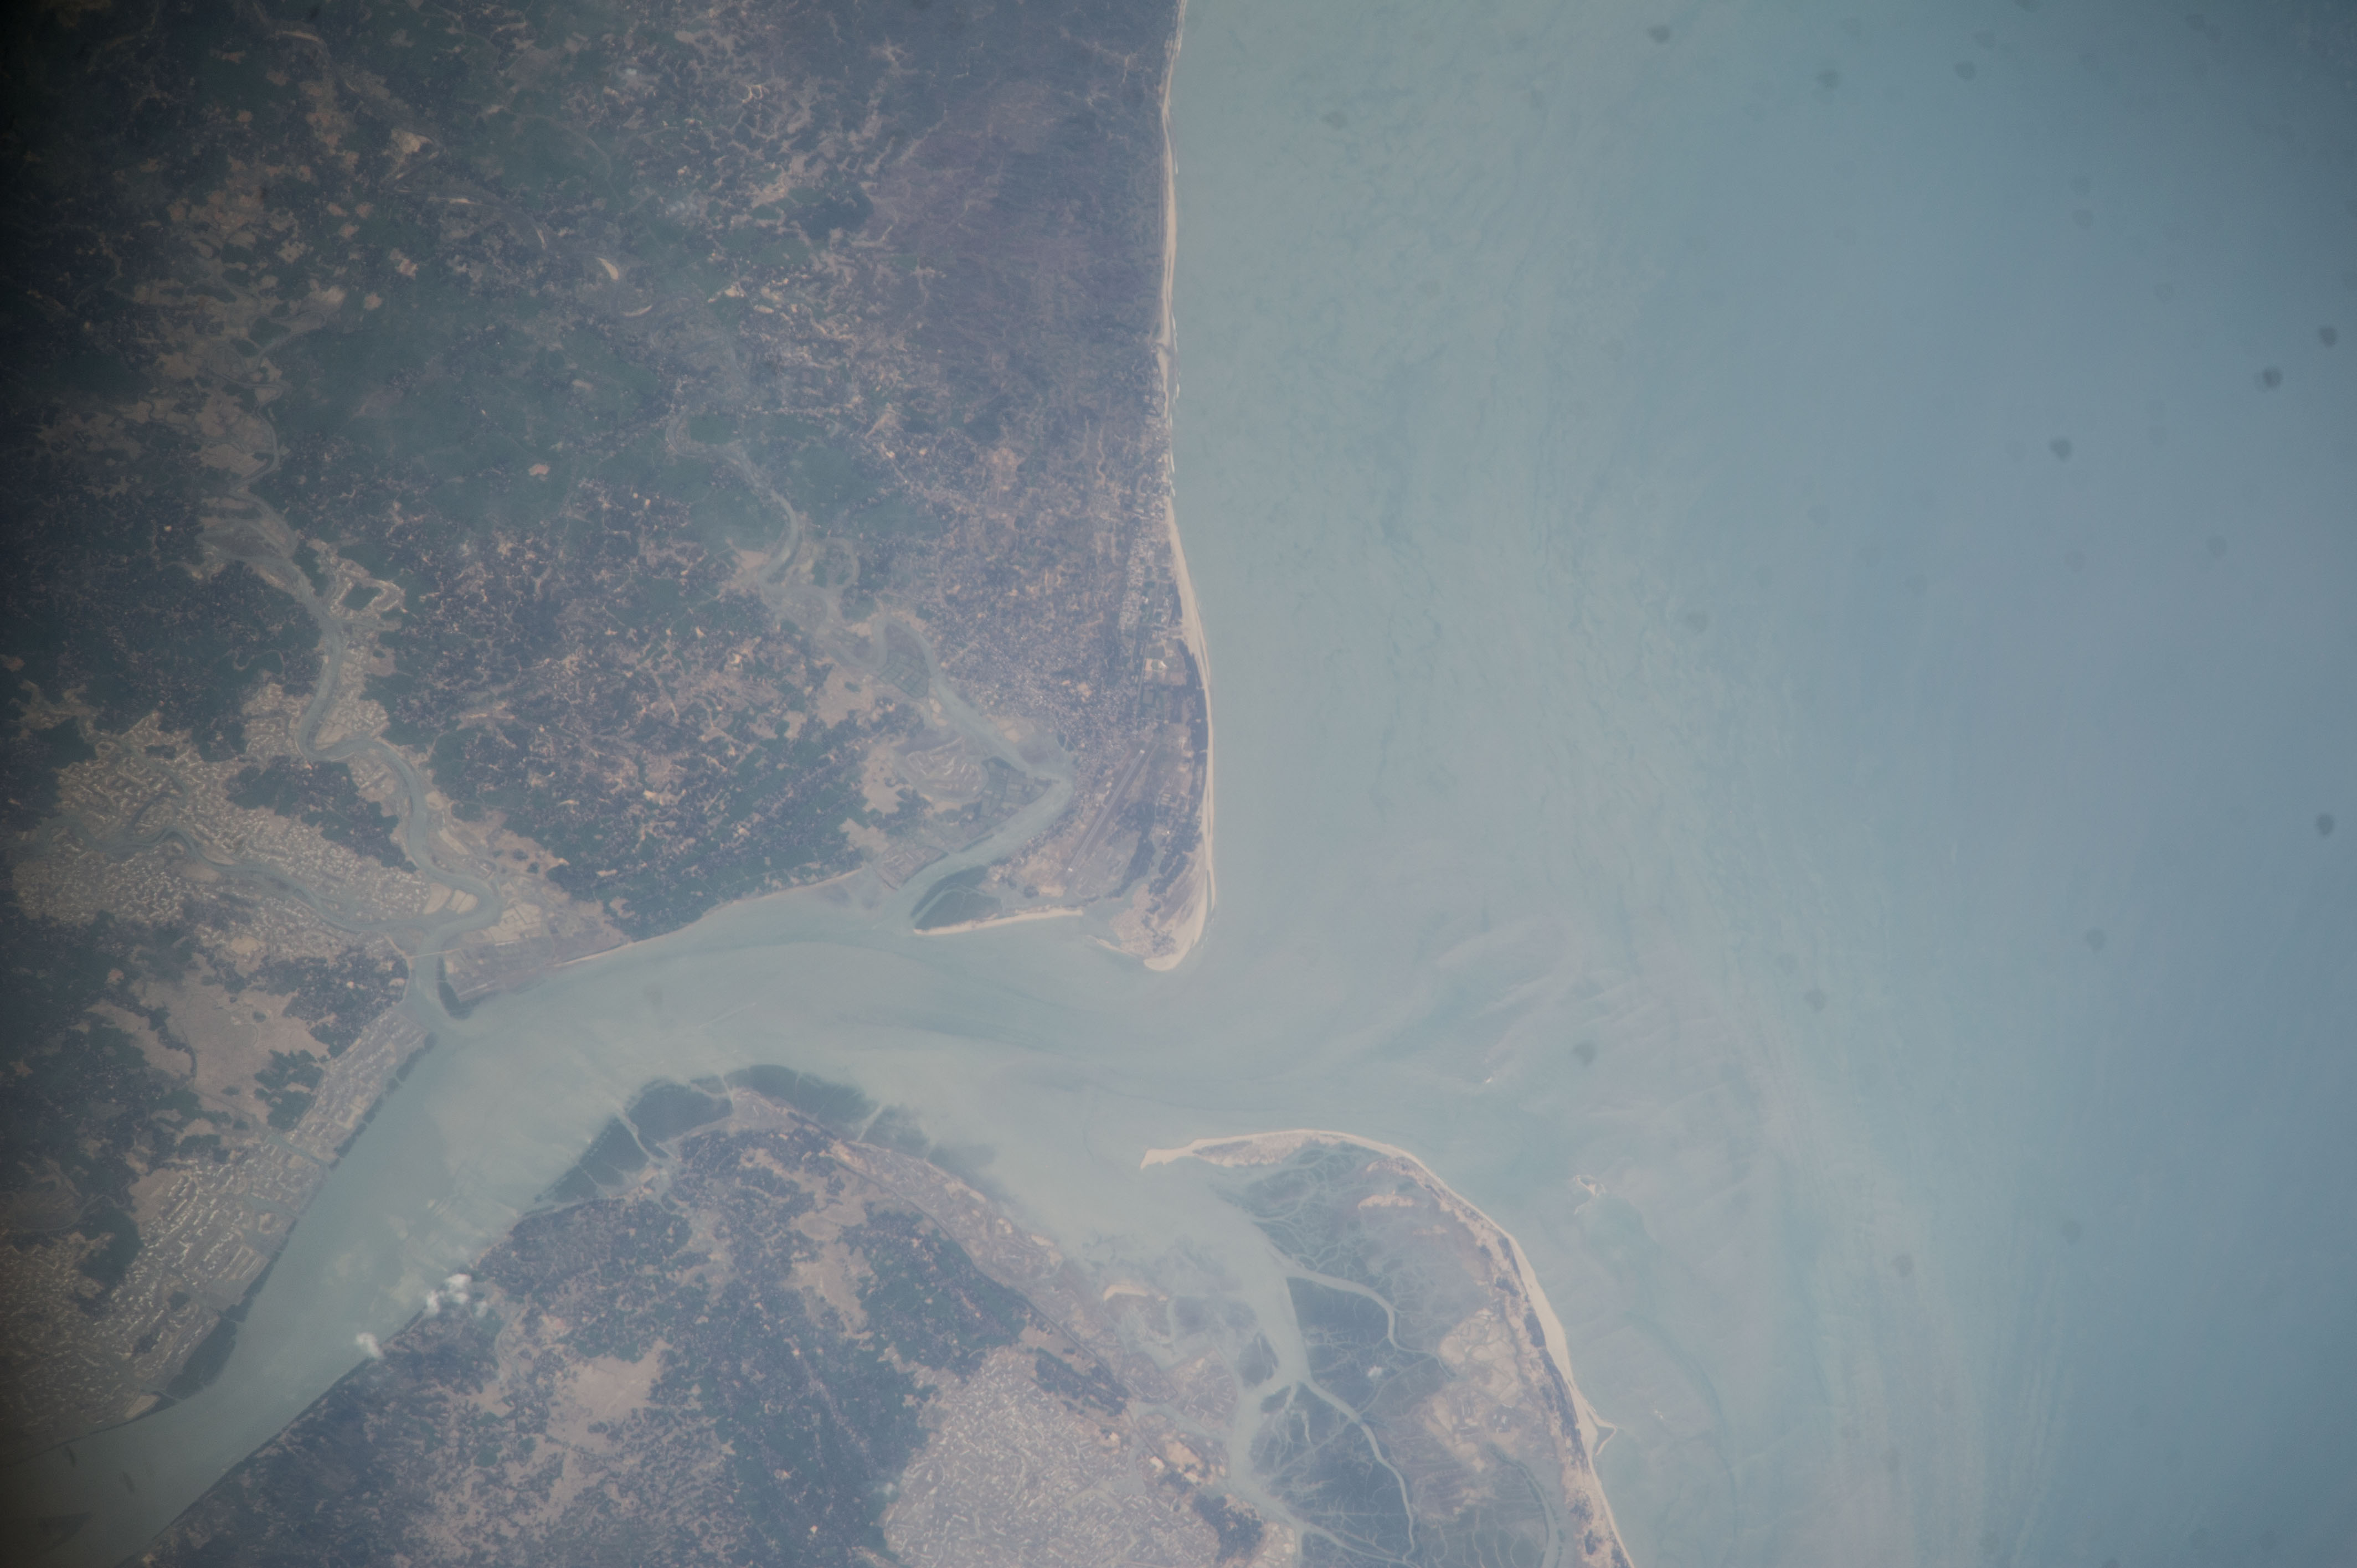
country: BANGLADESH
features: BAY OF BENGAL, MATAMUHURI RIVER ESTUARY, COX'S BAZAR, AIRPORT
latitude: 21.4
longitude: 92.0
